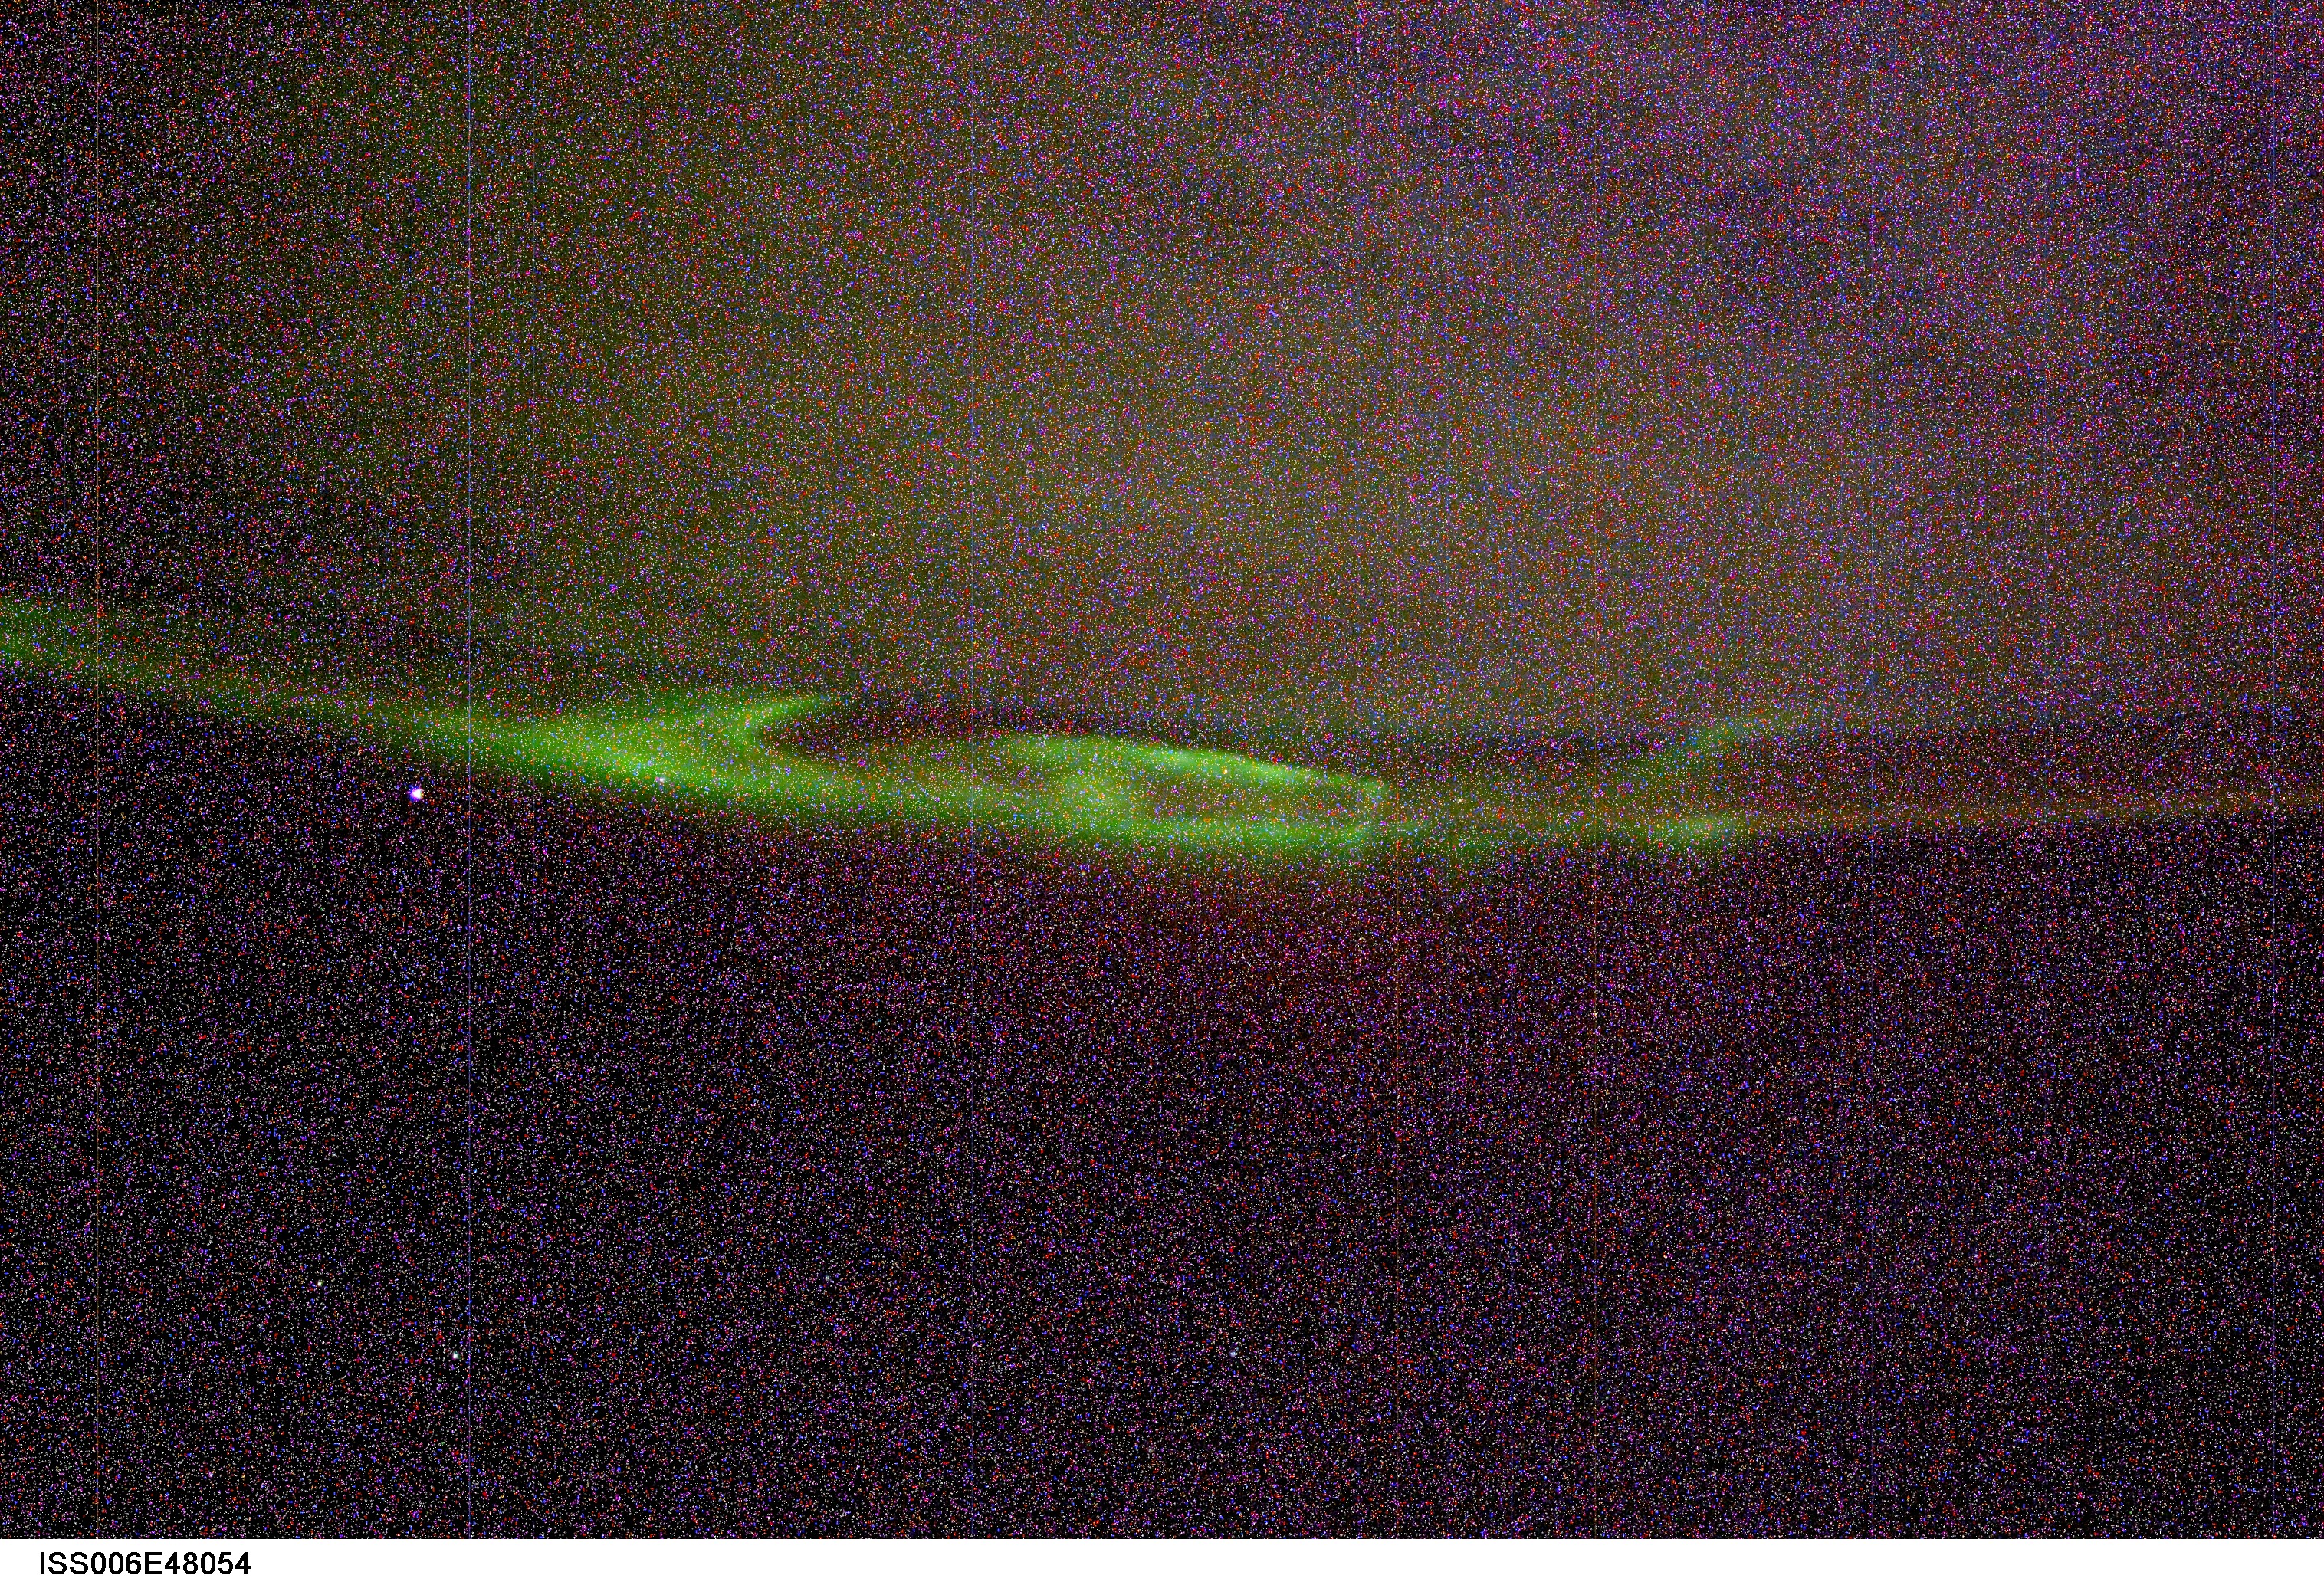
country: AURORA
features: AURORA AUSTRALIS, STARS
